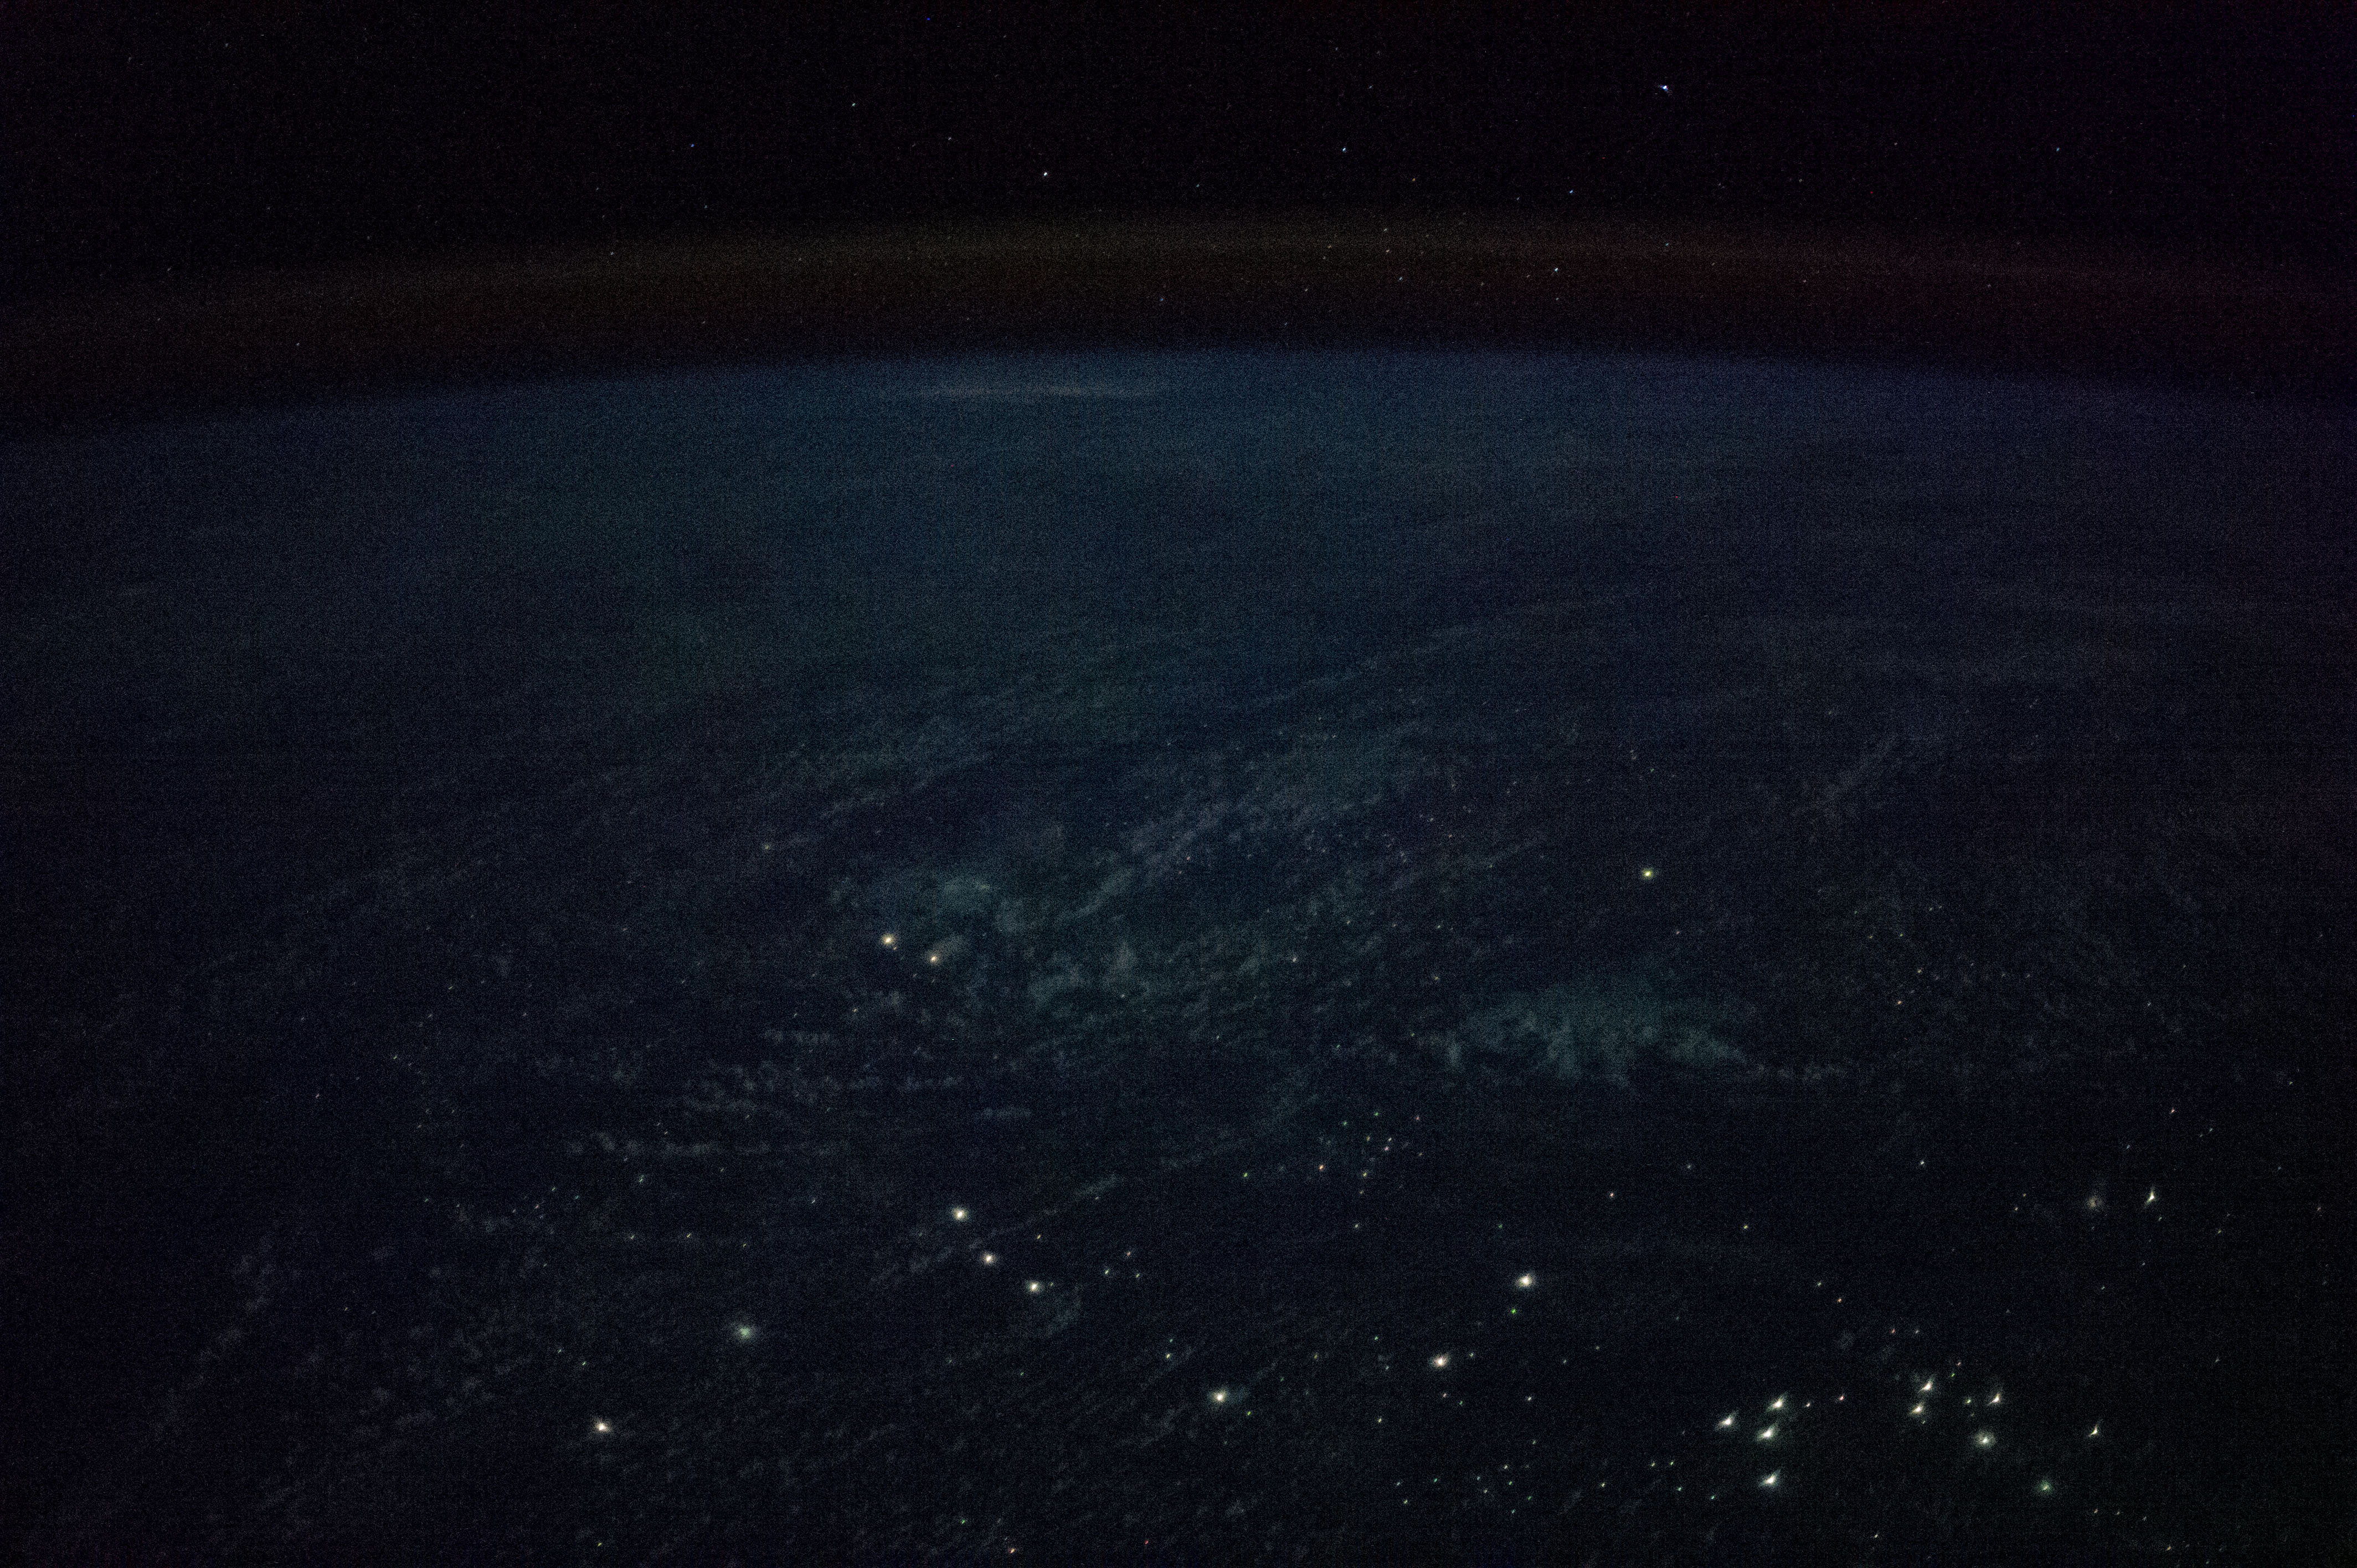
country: SOUTH CHINA SEA
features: SOUTH CHINA SEA, ATMOSPHERIC LIMB, SPARTLY ISLANDS
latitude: 11.8
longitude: 113.8
